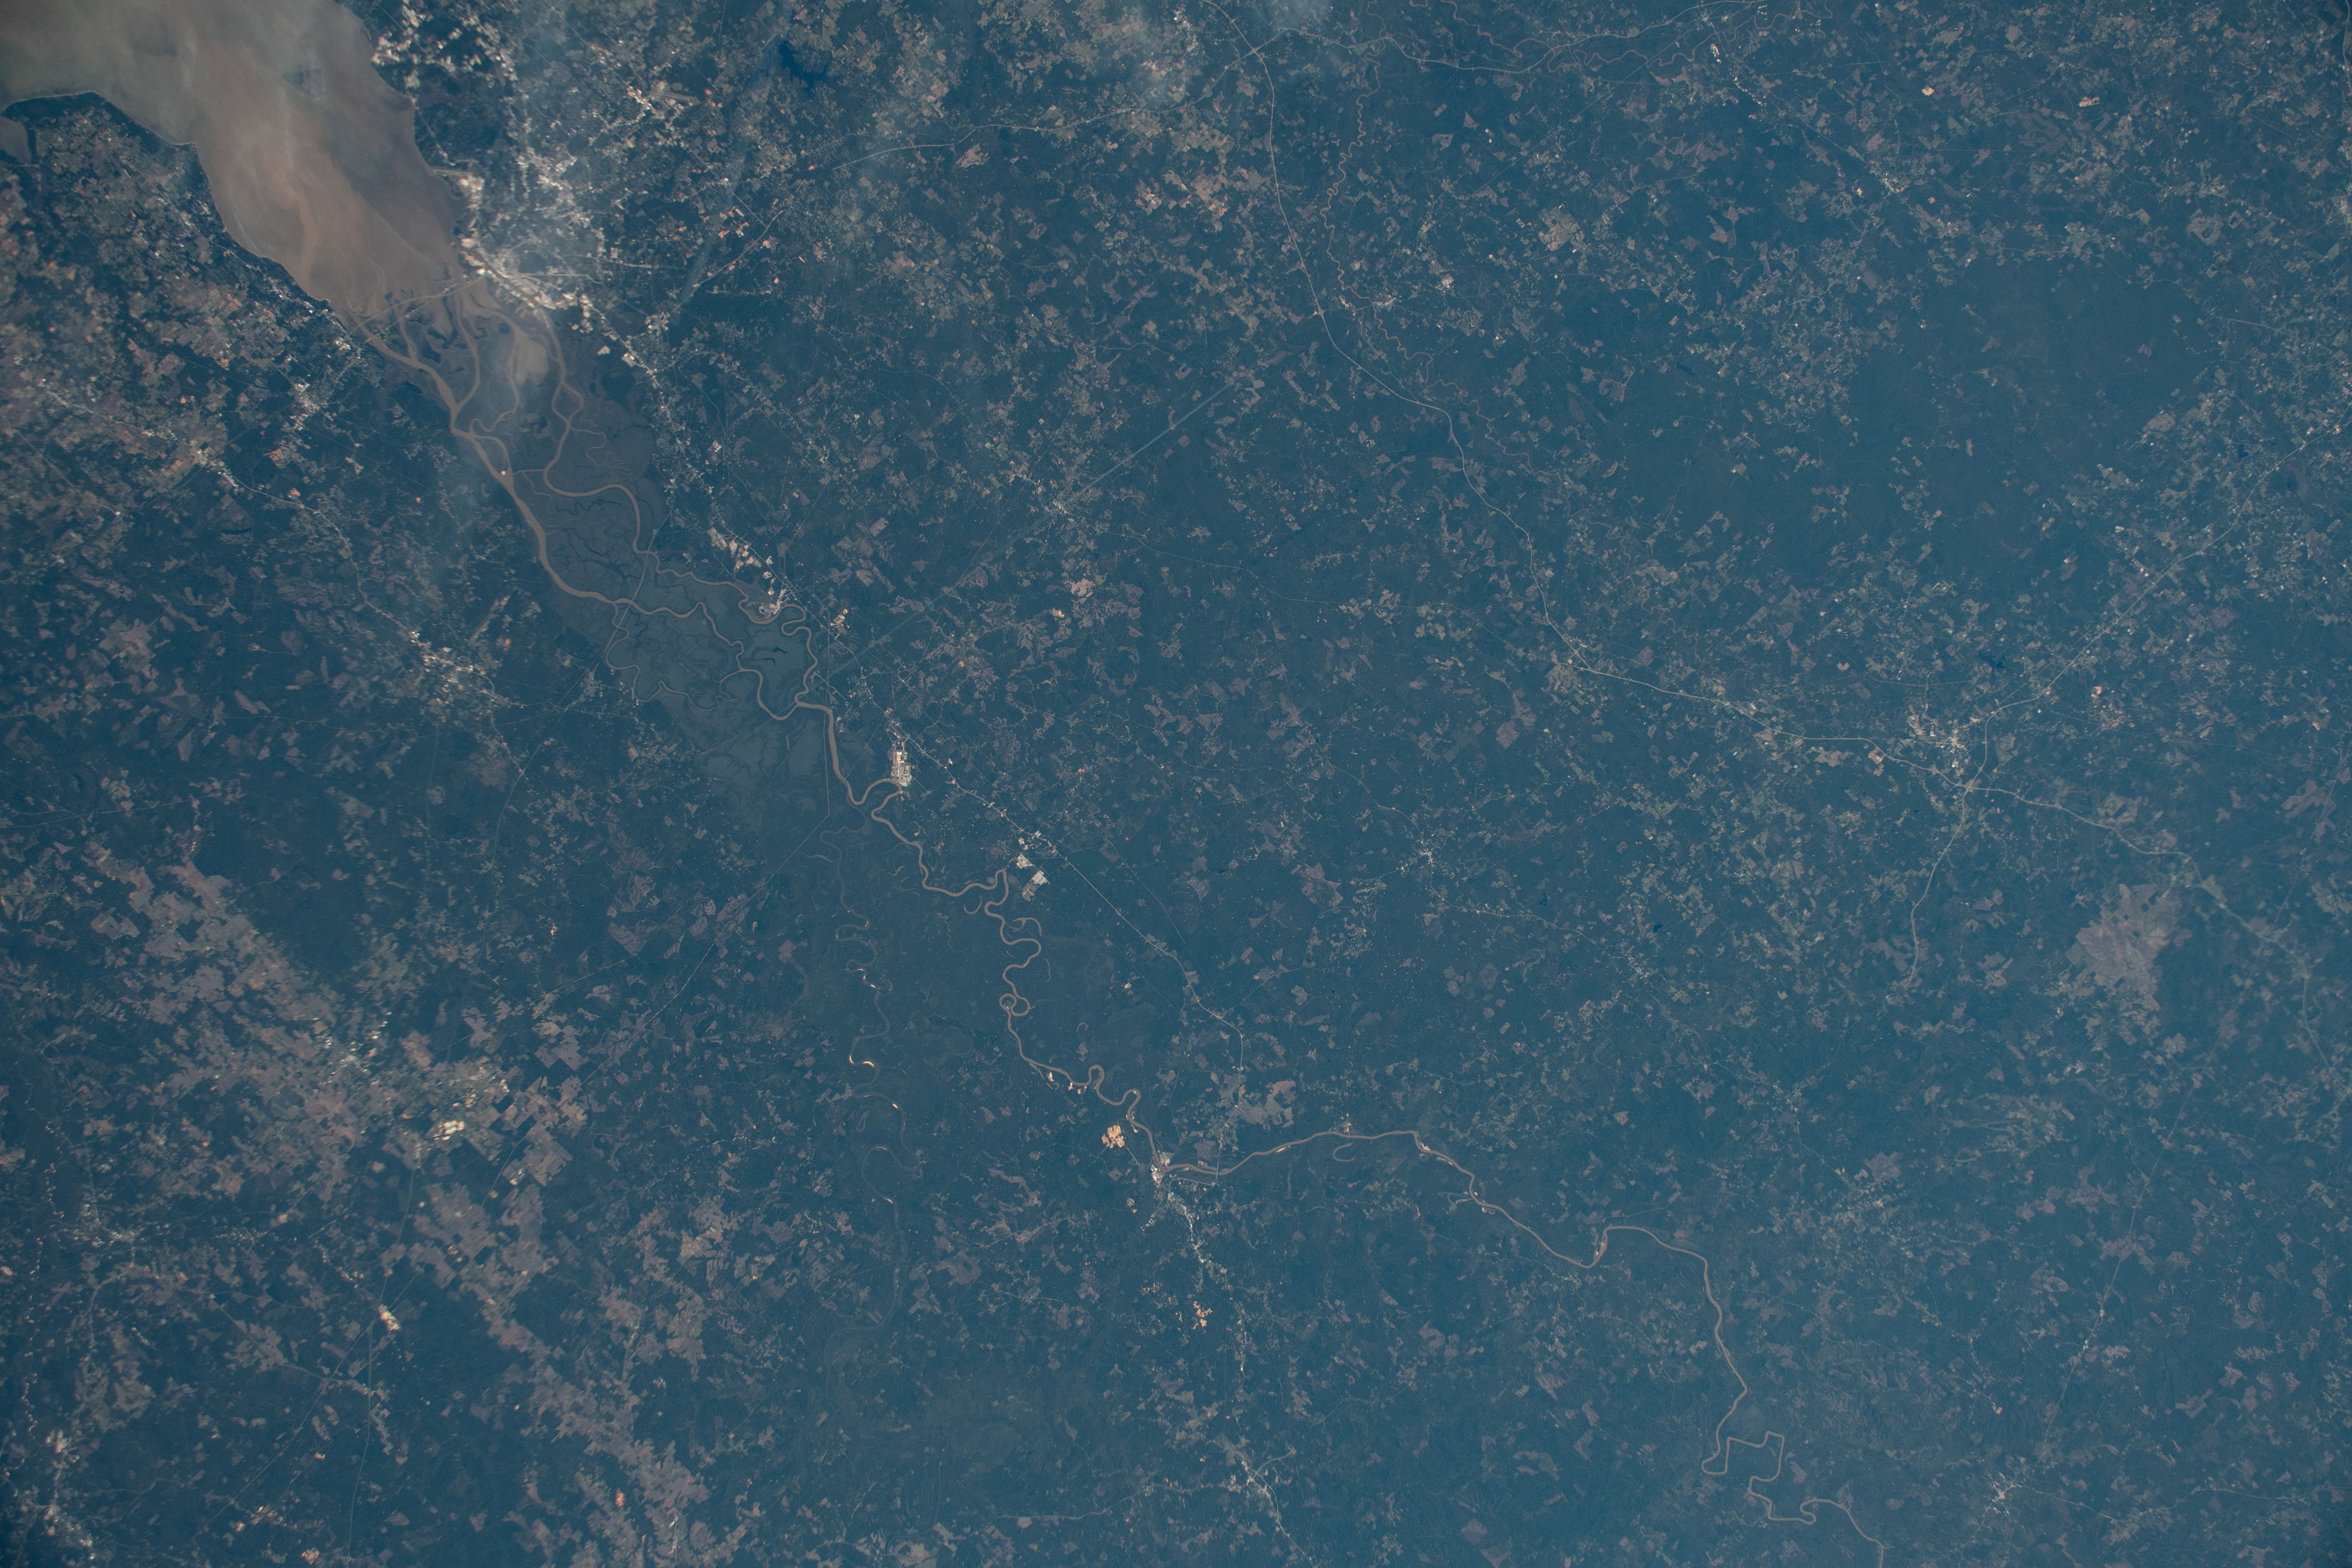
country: USA-ALABAMA
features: MOBILE BAY, MOBIL RIVER
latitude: 31.0
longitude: -88.5
